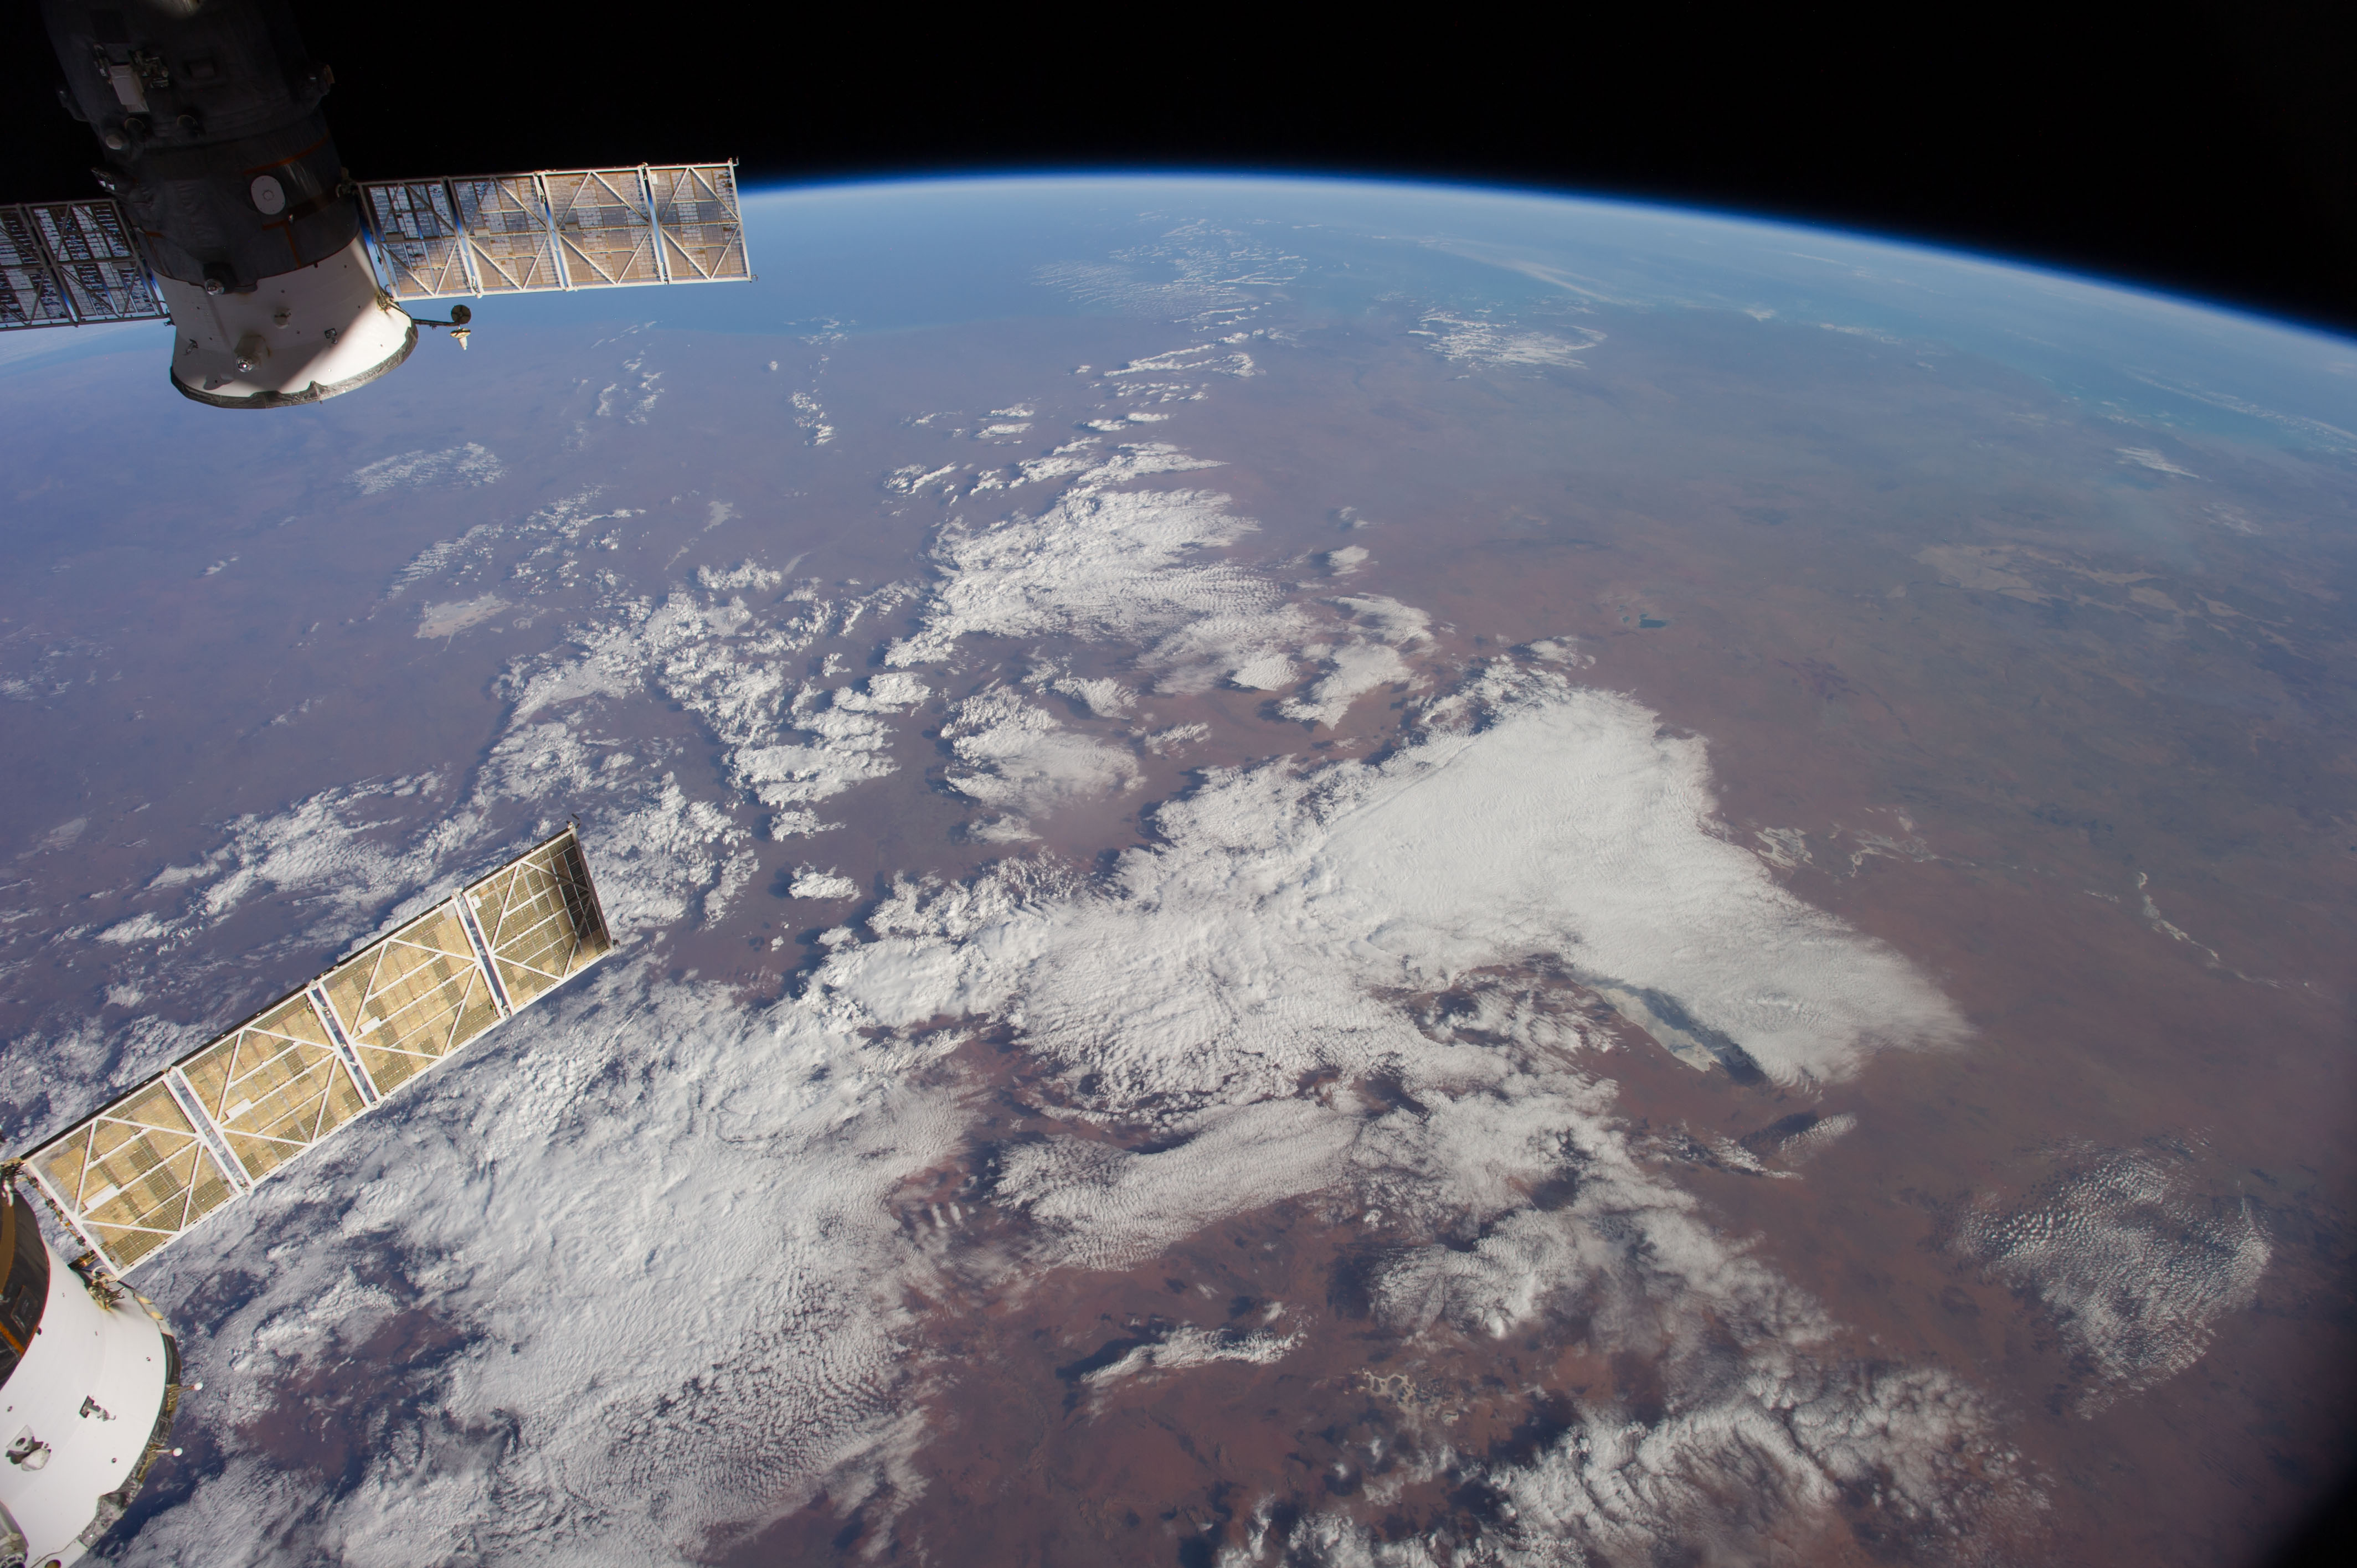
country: AUSTRALIA-WA
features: INDIAN O., L. GREGORY, L. MACKAY, GREAT SANDY DES., ATMOSPHERIC LIMB
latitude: -22.5
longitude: 126.0
